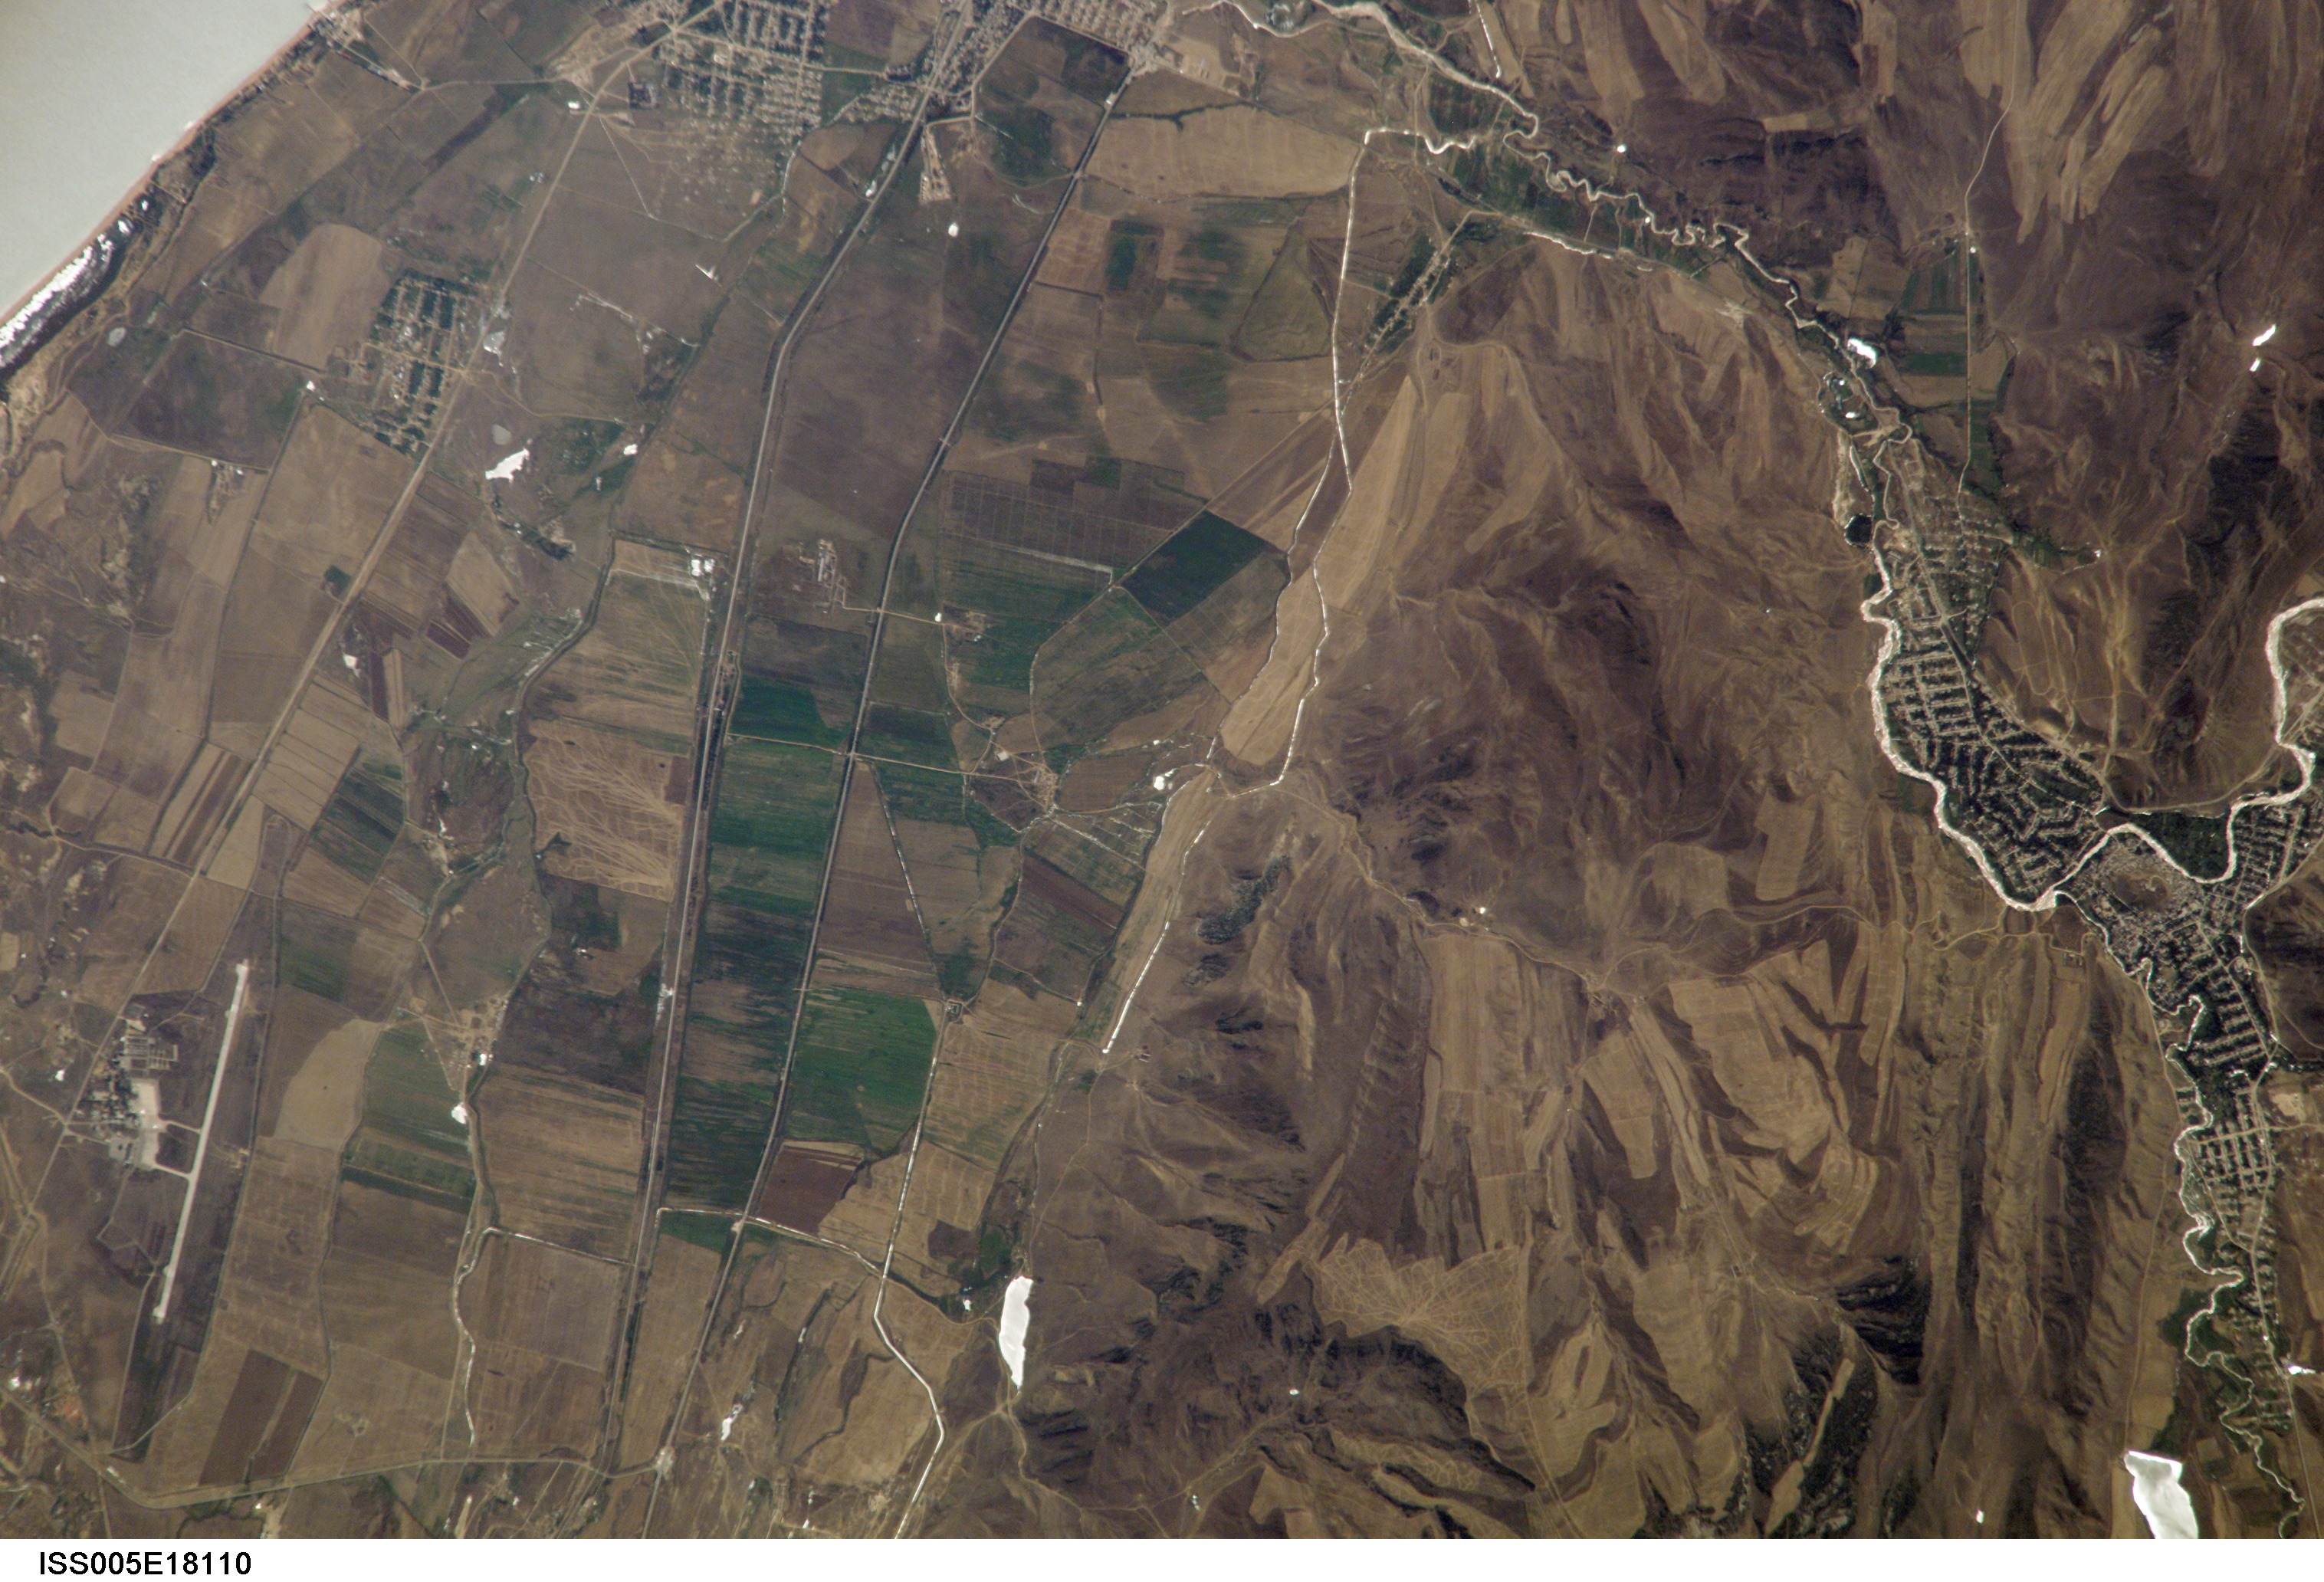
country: RUSSIAN FEDERATION
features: KARABUDAKHKENT AREA
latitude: 42.5
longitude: 47.5
